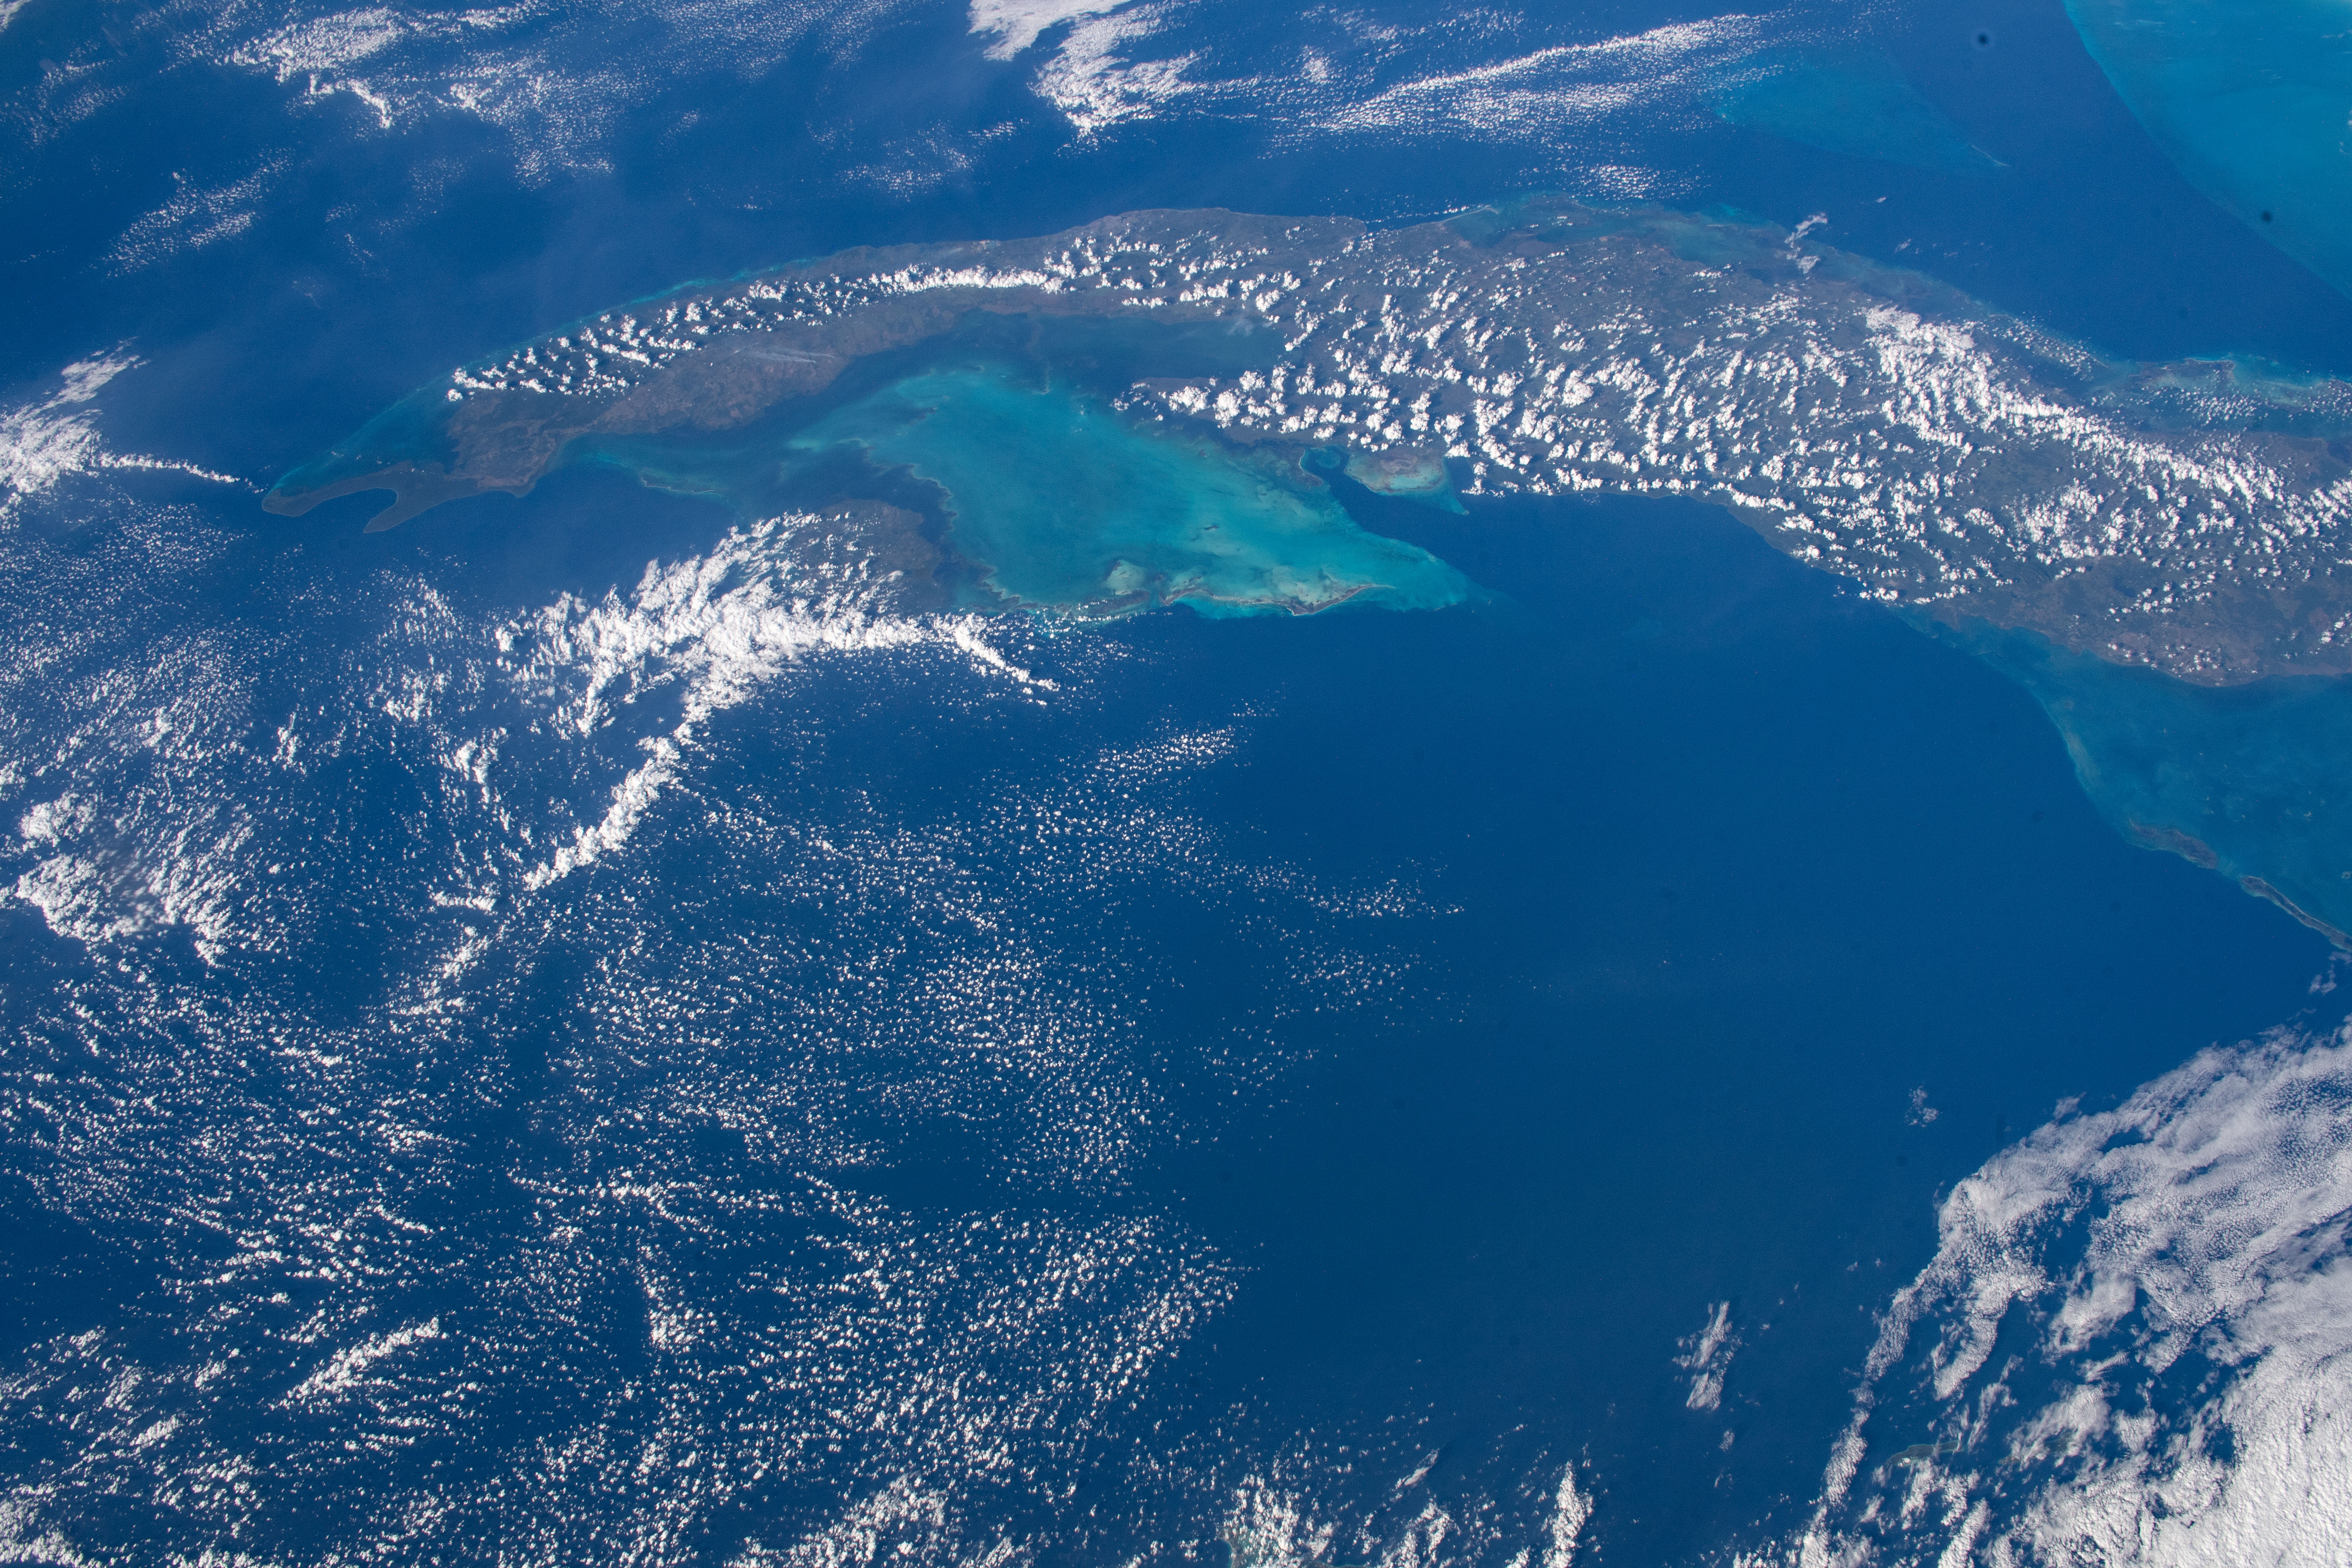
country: CUBA
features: CUBA
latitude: 21.0
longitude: -81.5
